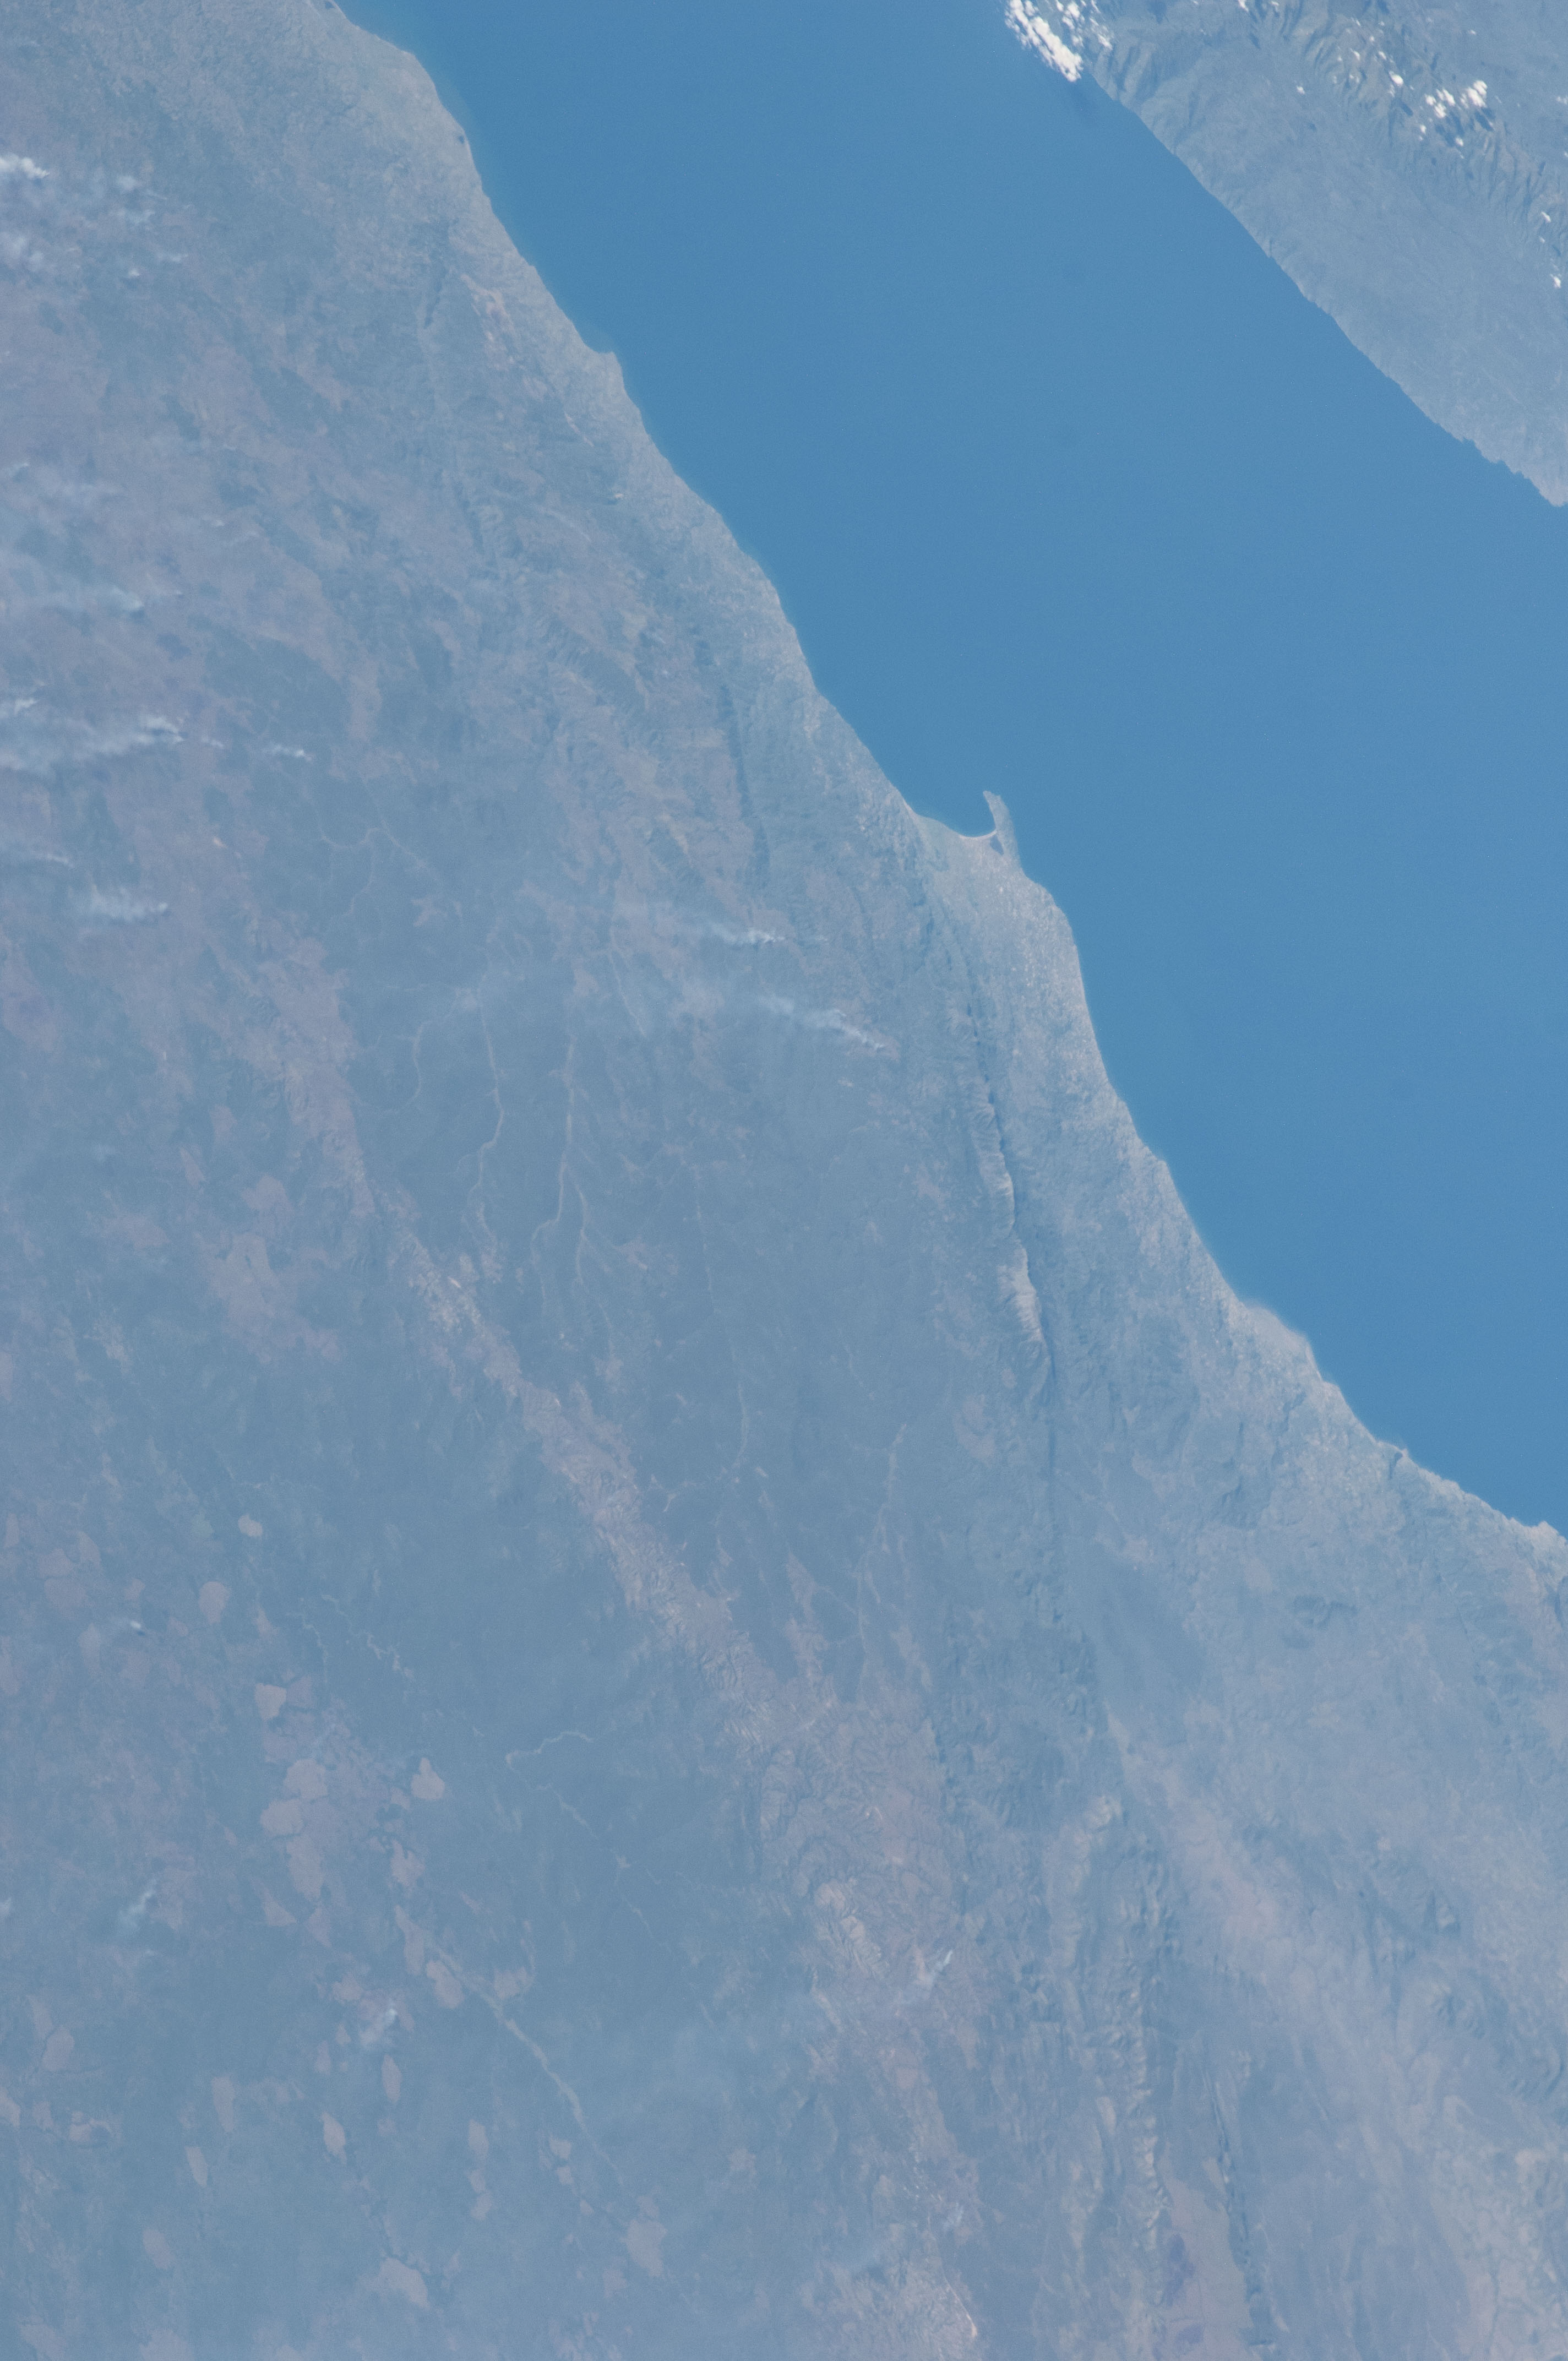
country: DEM. REP. OF CONGO
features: L. TANGANYIKA, SMOKE PLUMES, HAZE
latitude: -6.7
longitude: 29.3
